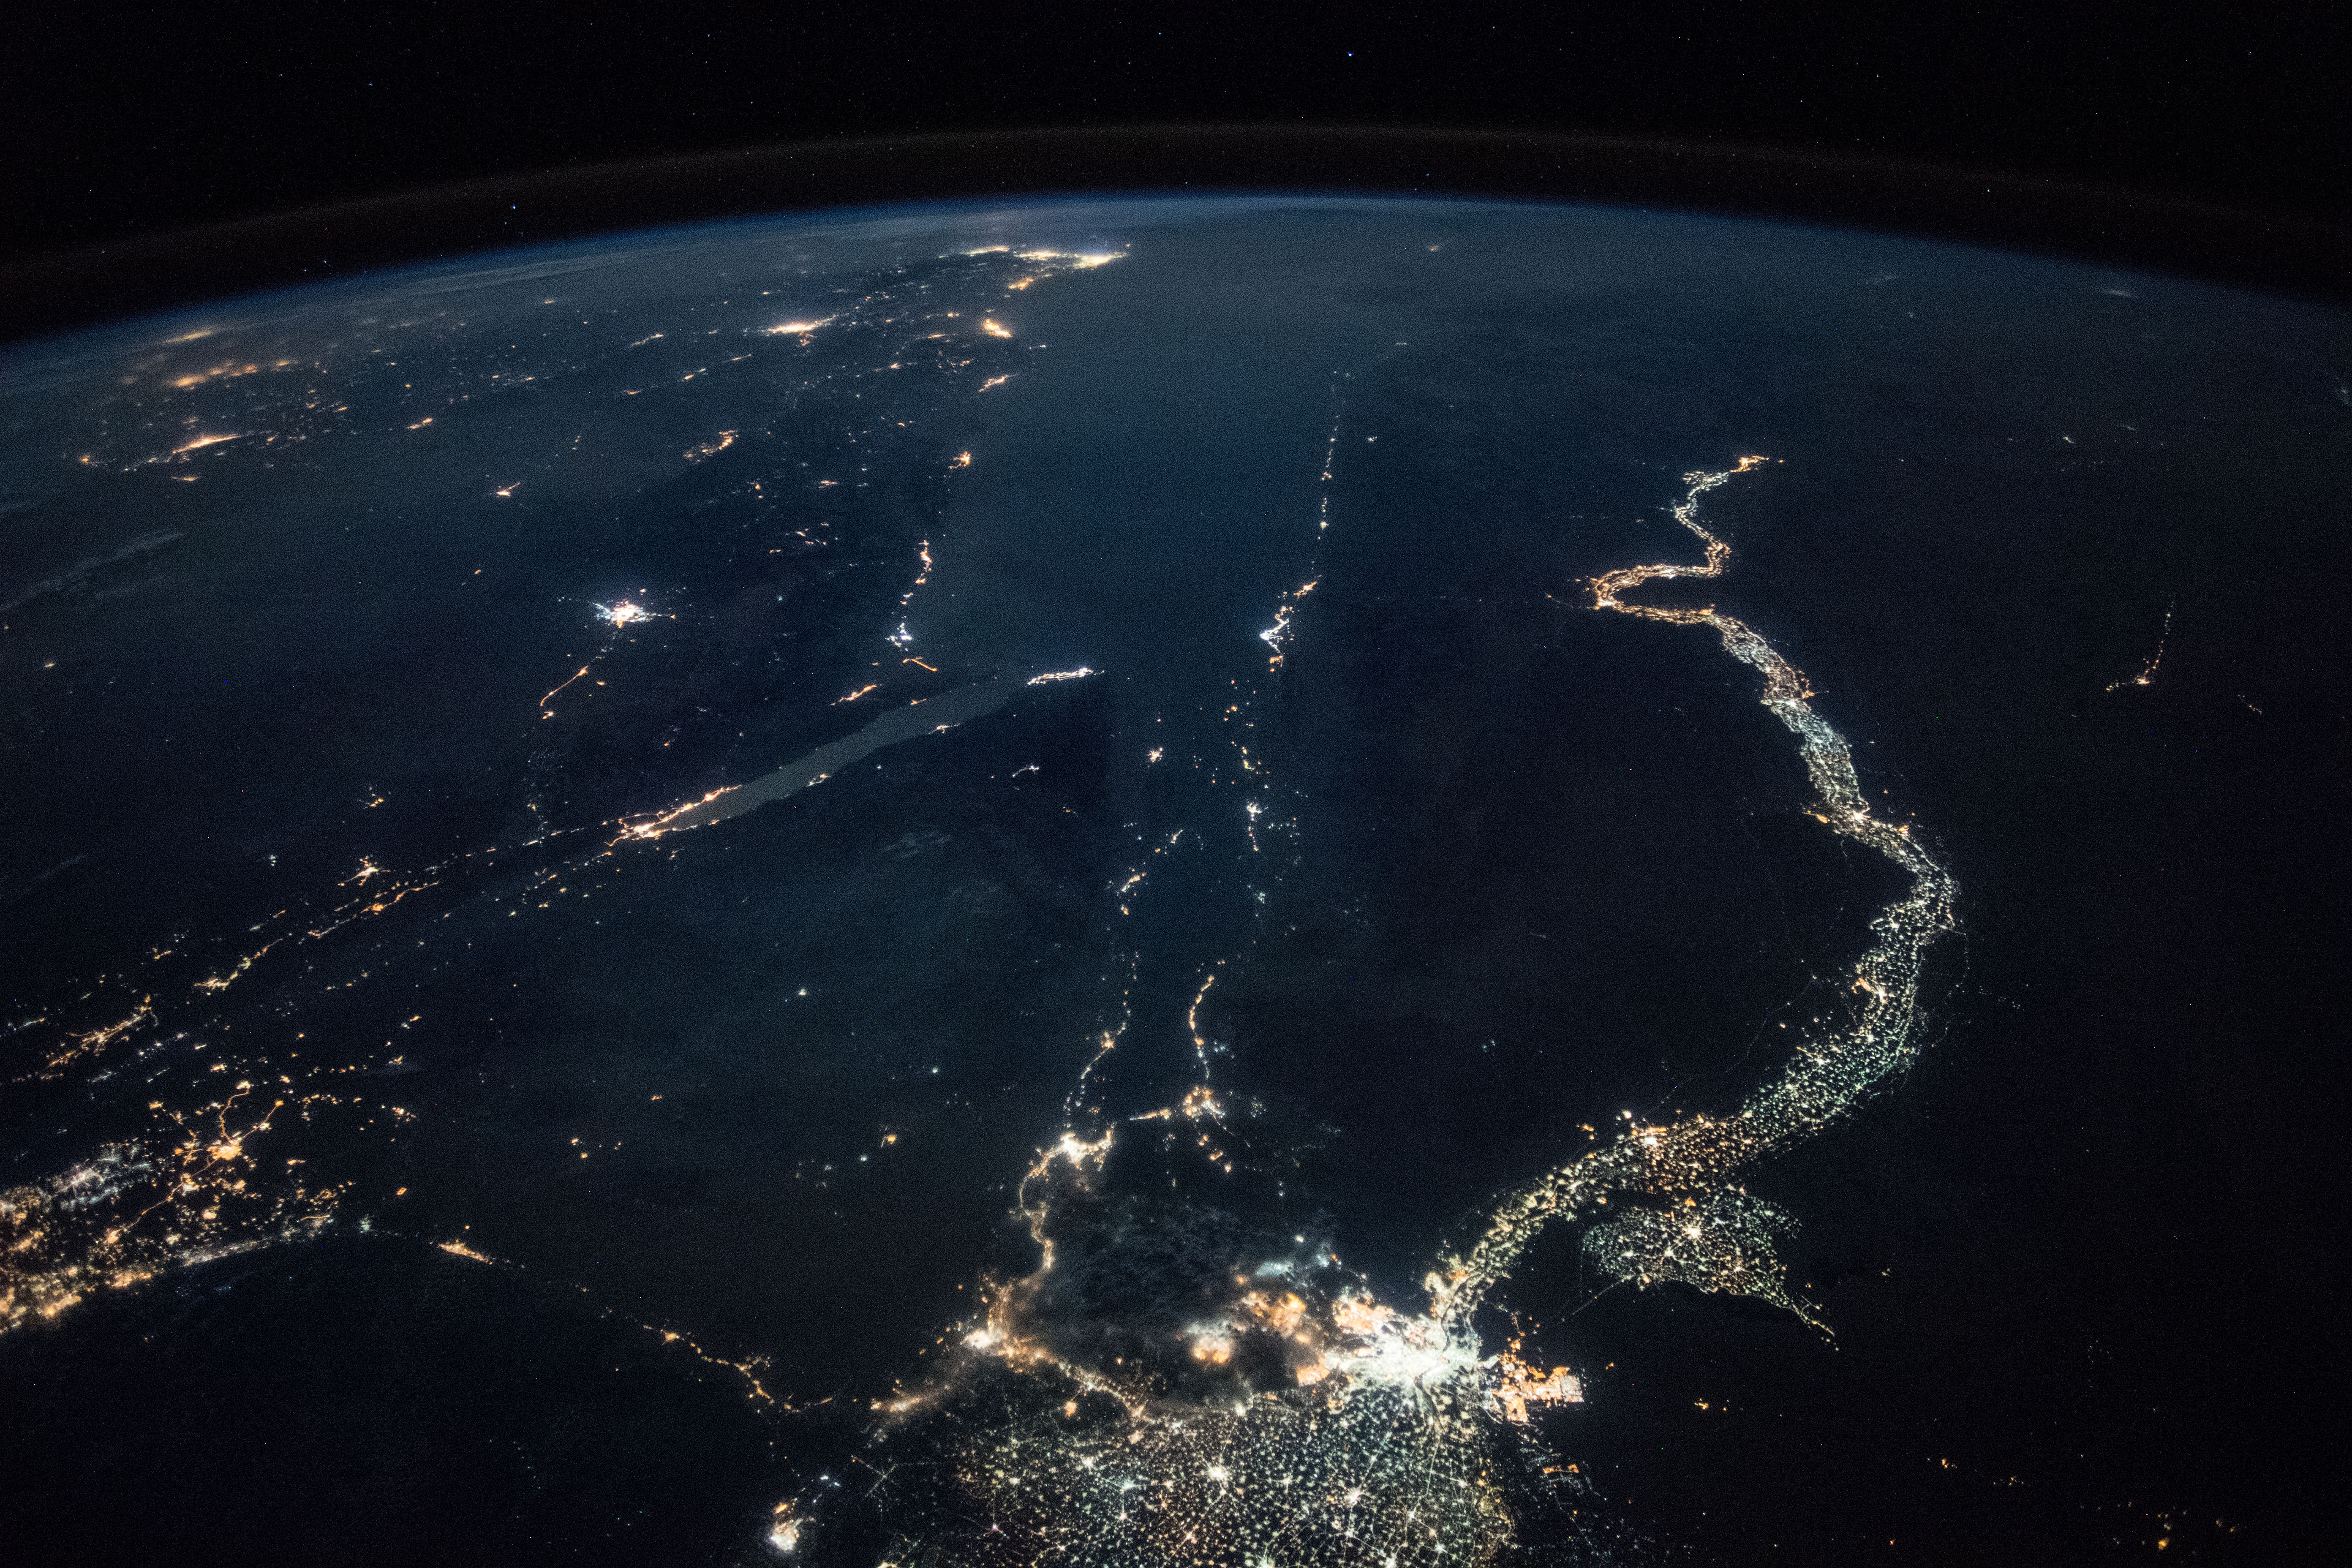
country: EGYPT
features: GULF OF SUEZ, GULF OF AQABA, HEJAZ MOUNTAINS, TABUK CITY, RAS MOHAMMED CITY, SHARM EL-SHEIKH CITY, NILE RIVER, EARTH LIMB, NIGHT
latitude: 28.0
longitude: 33.8
